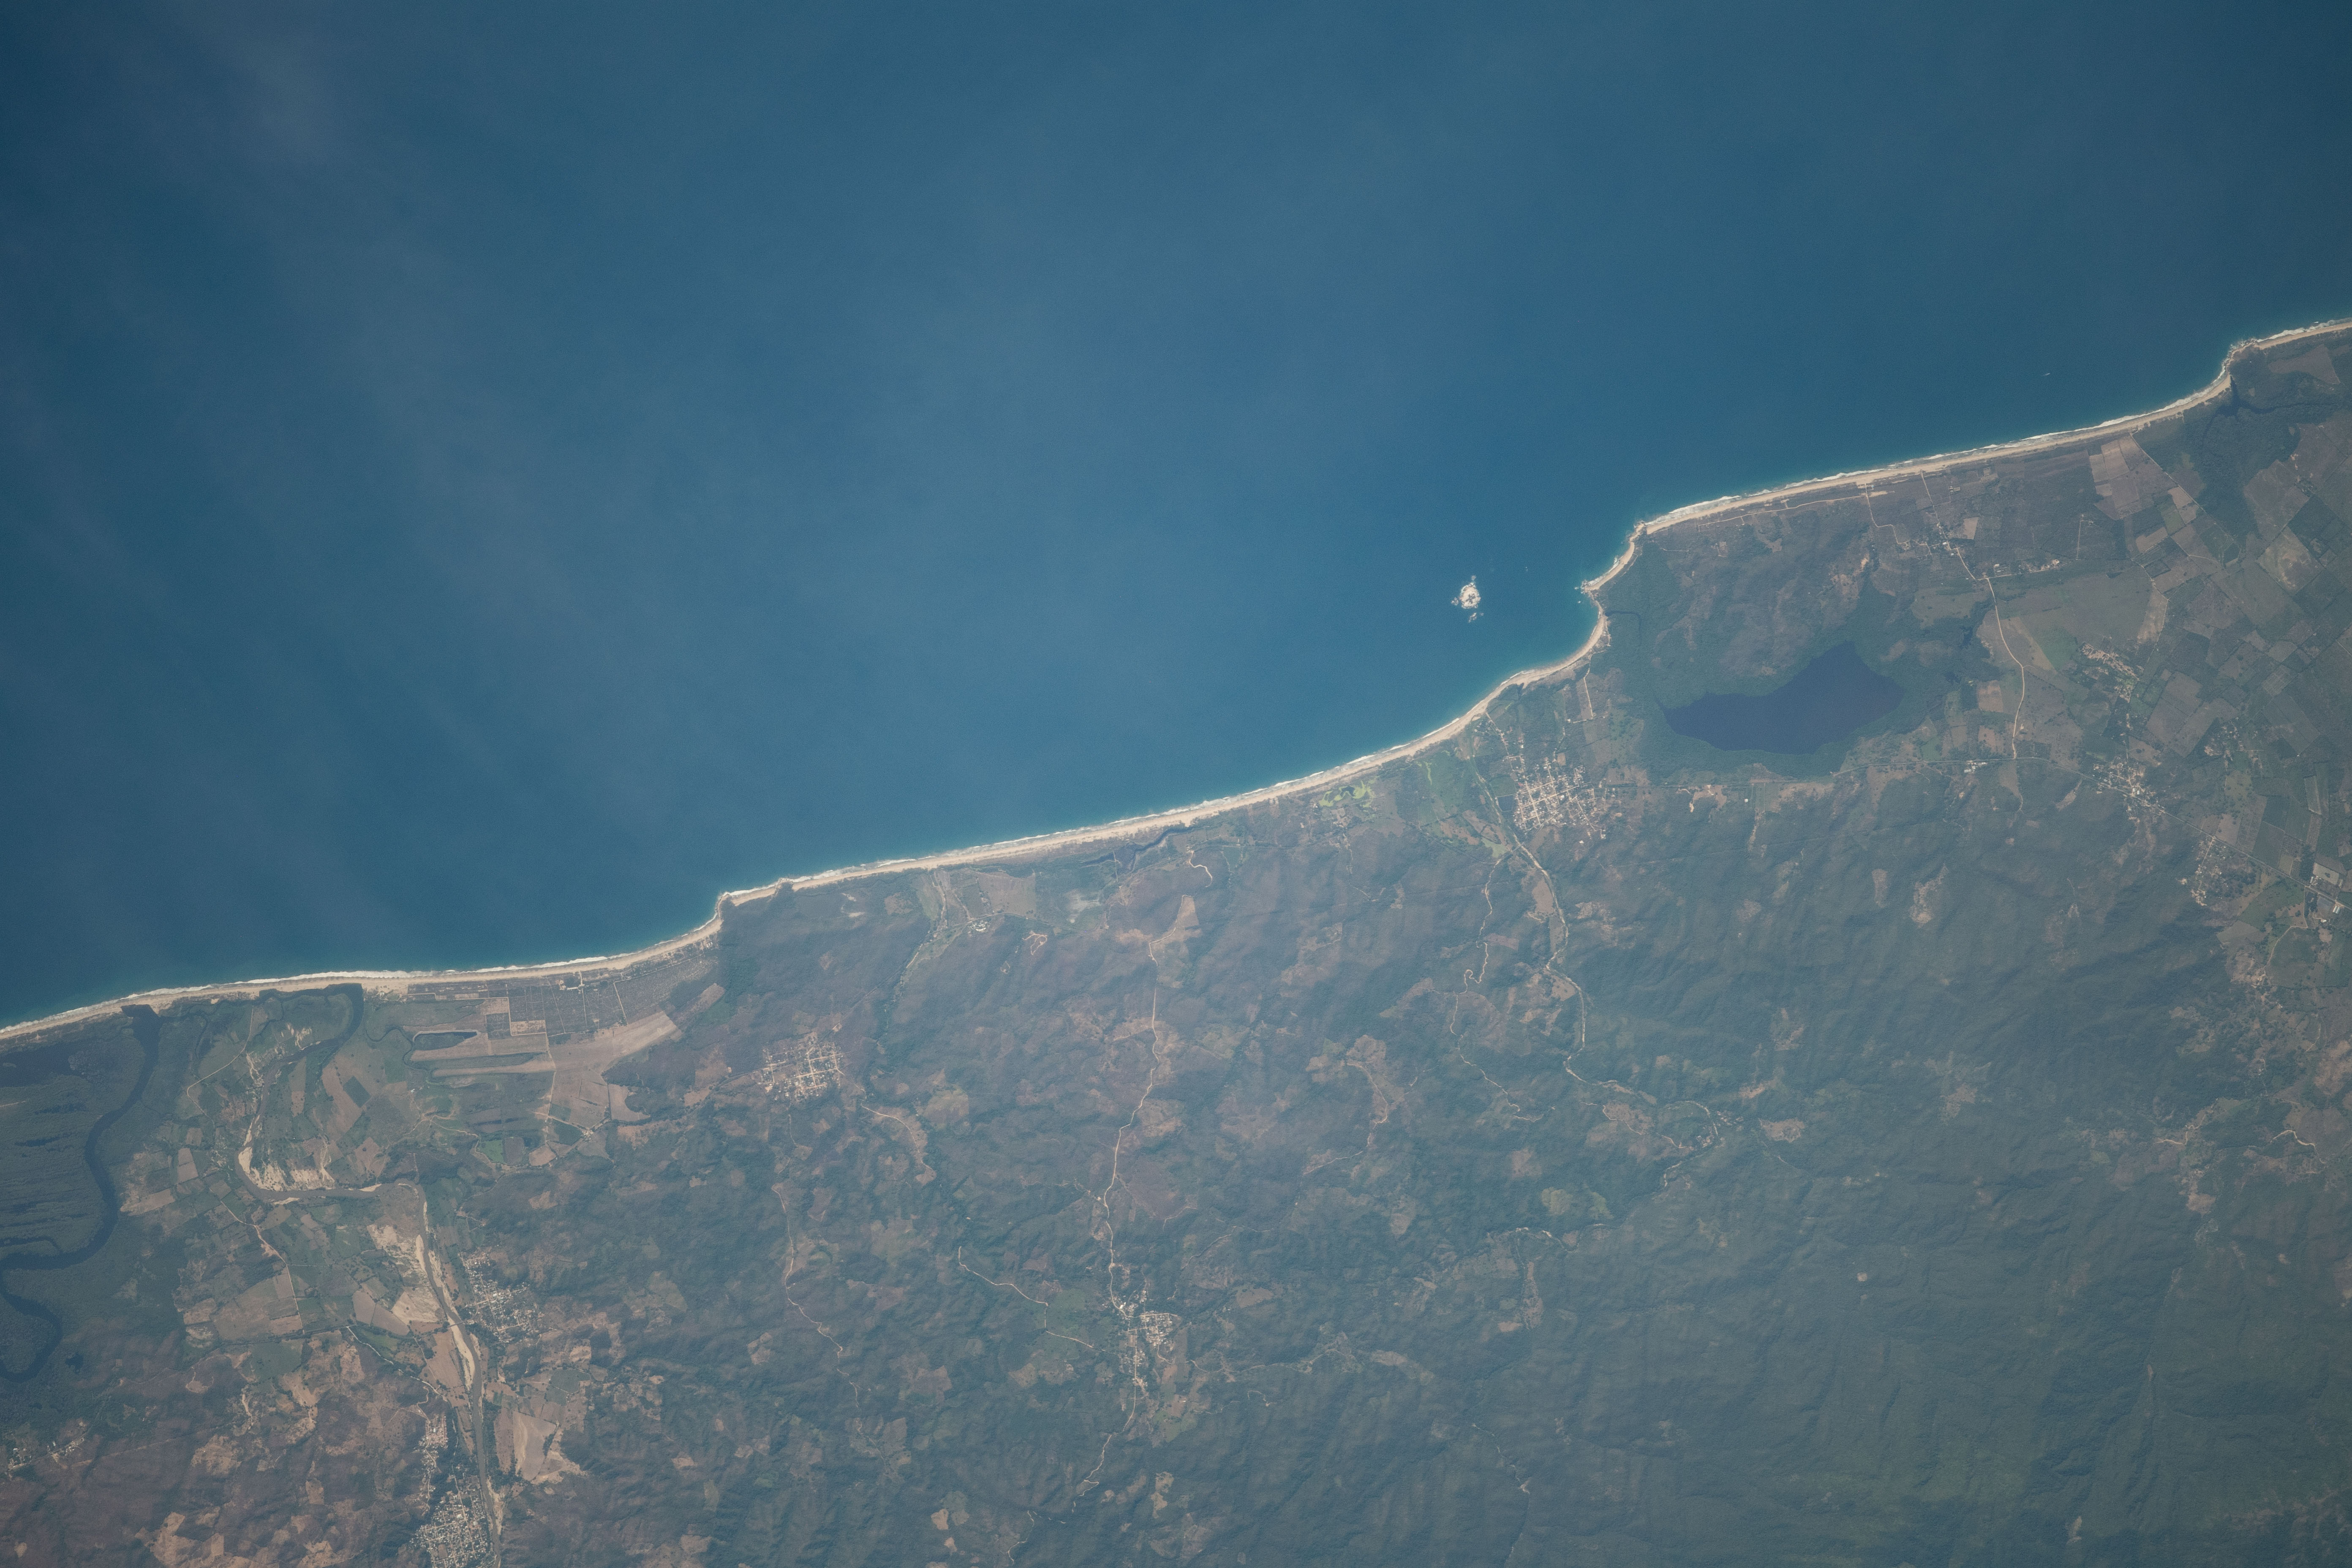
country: MEXICO
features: OAXACA
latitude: 15.9
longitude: -97.3
